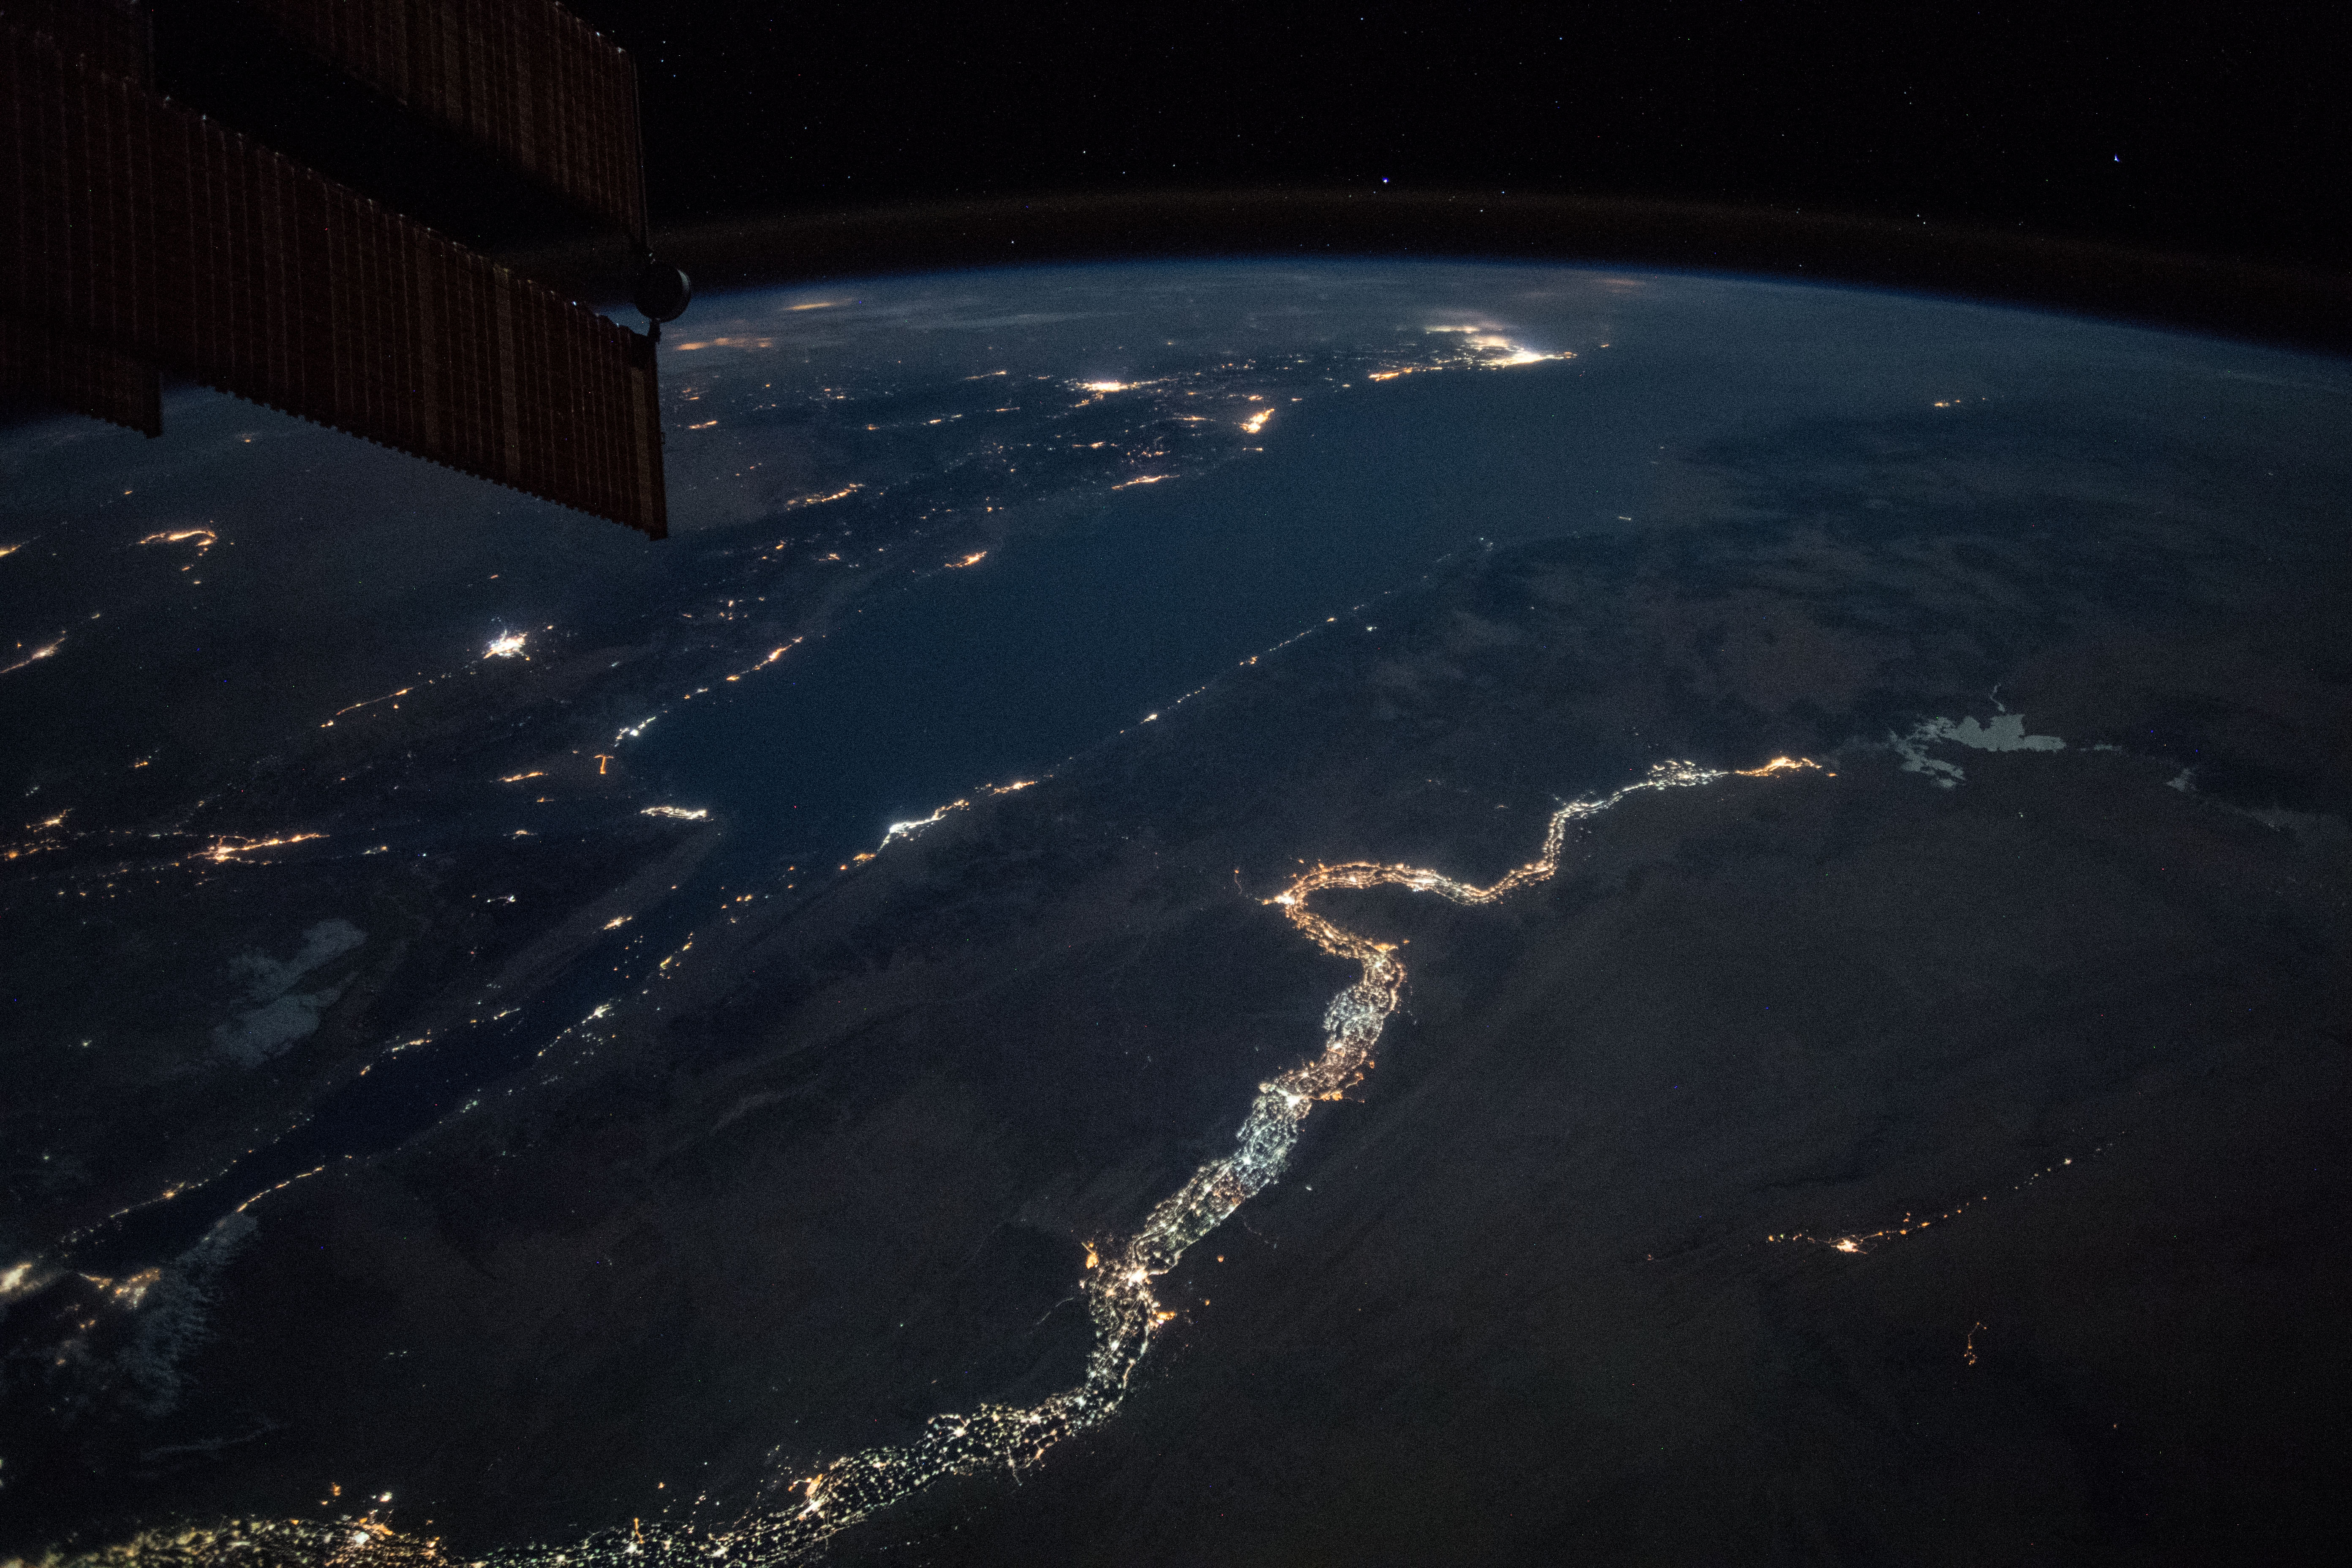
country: EGYPT
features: NILE RIVER, NUBIAN DESERT, NASSER LAKE, EASTER DESERT, RED SEA, GULF OF SUEZ, GULF OF AQABA, NIGHT, EARTH LIMB
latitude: 26.4
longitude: 33.0
